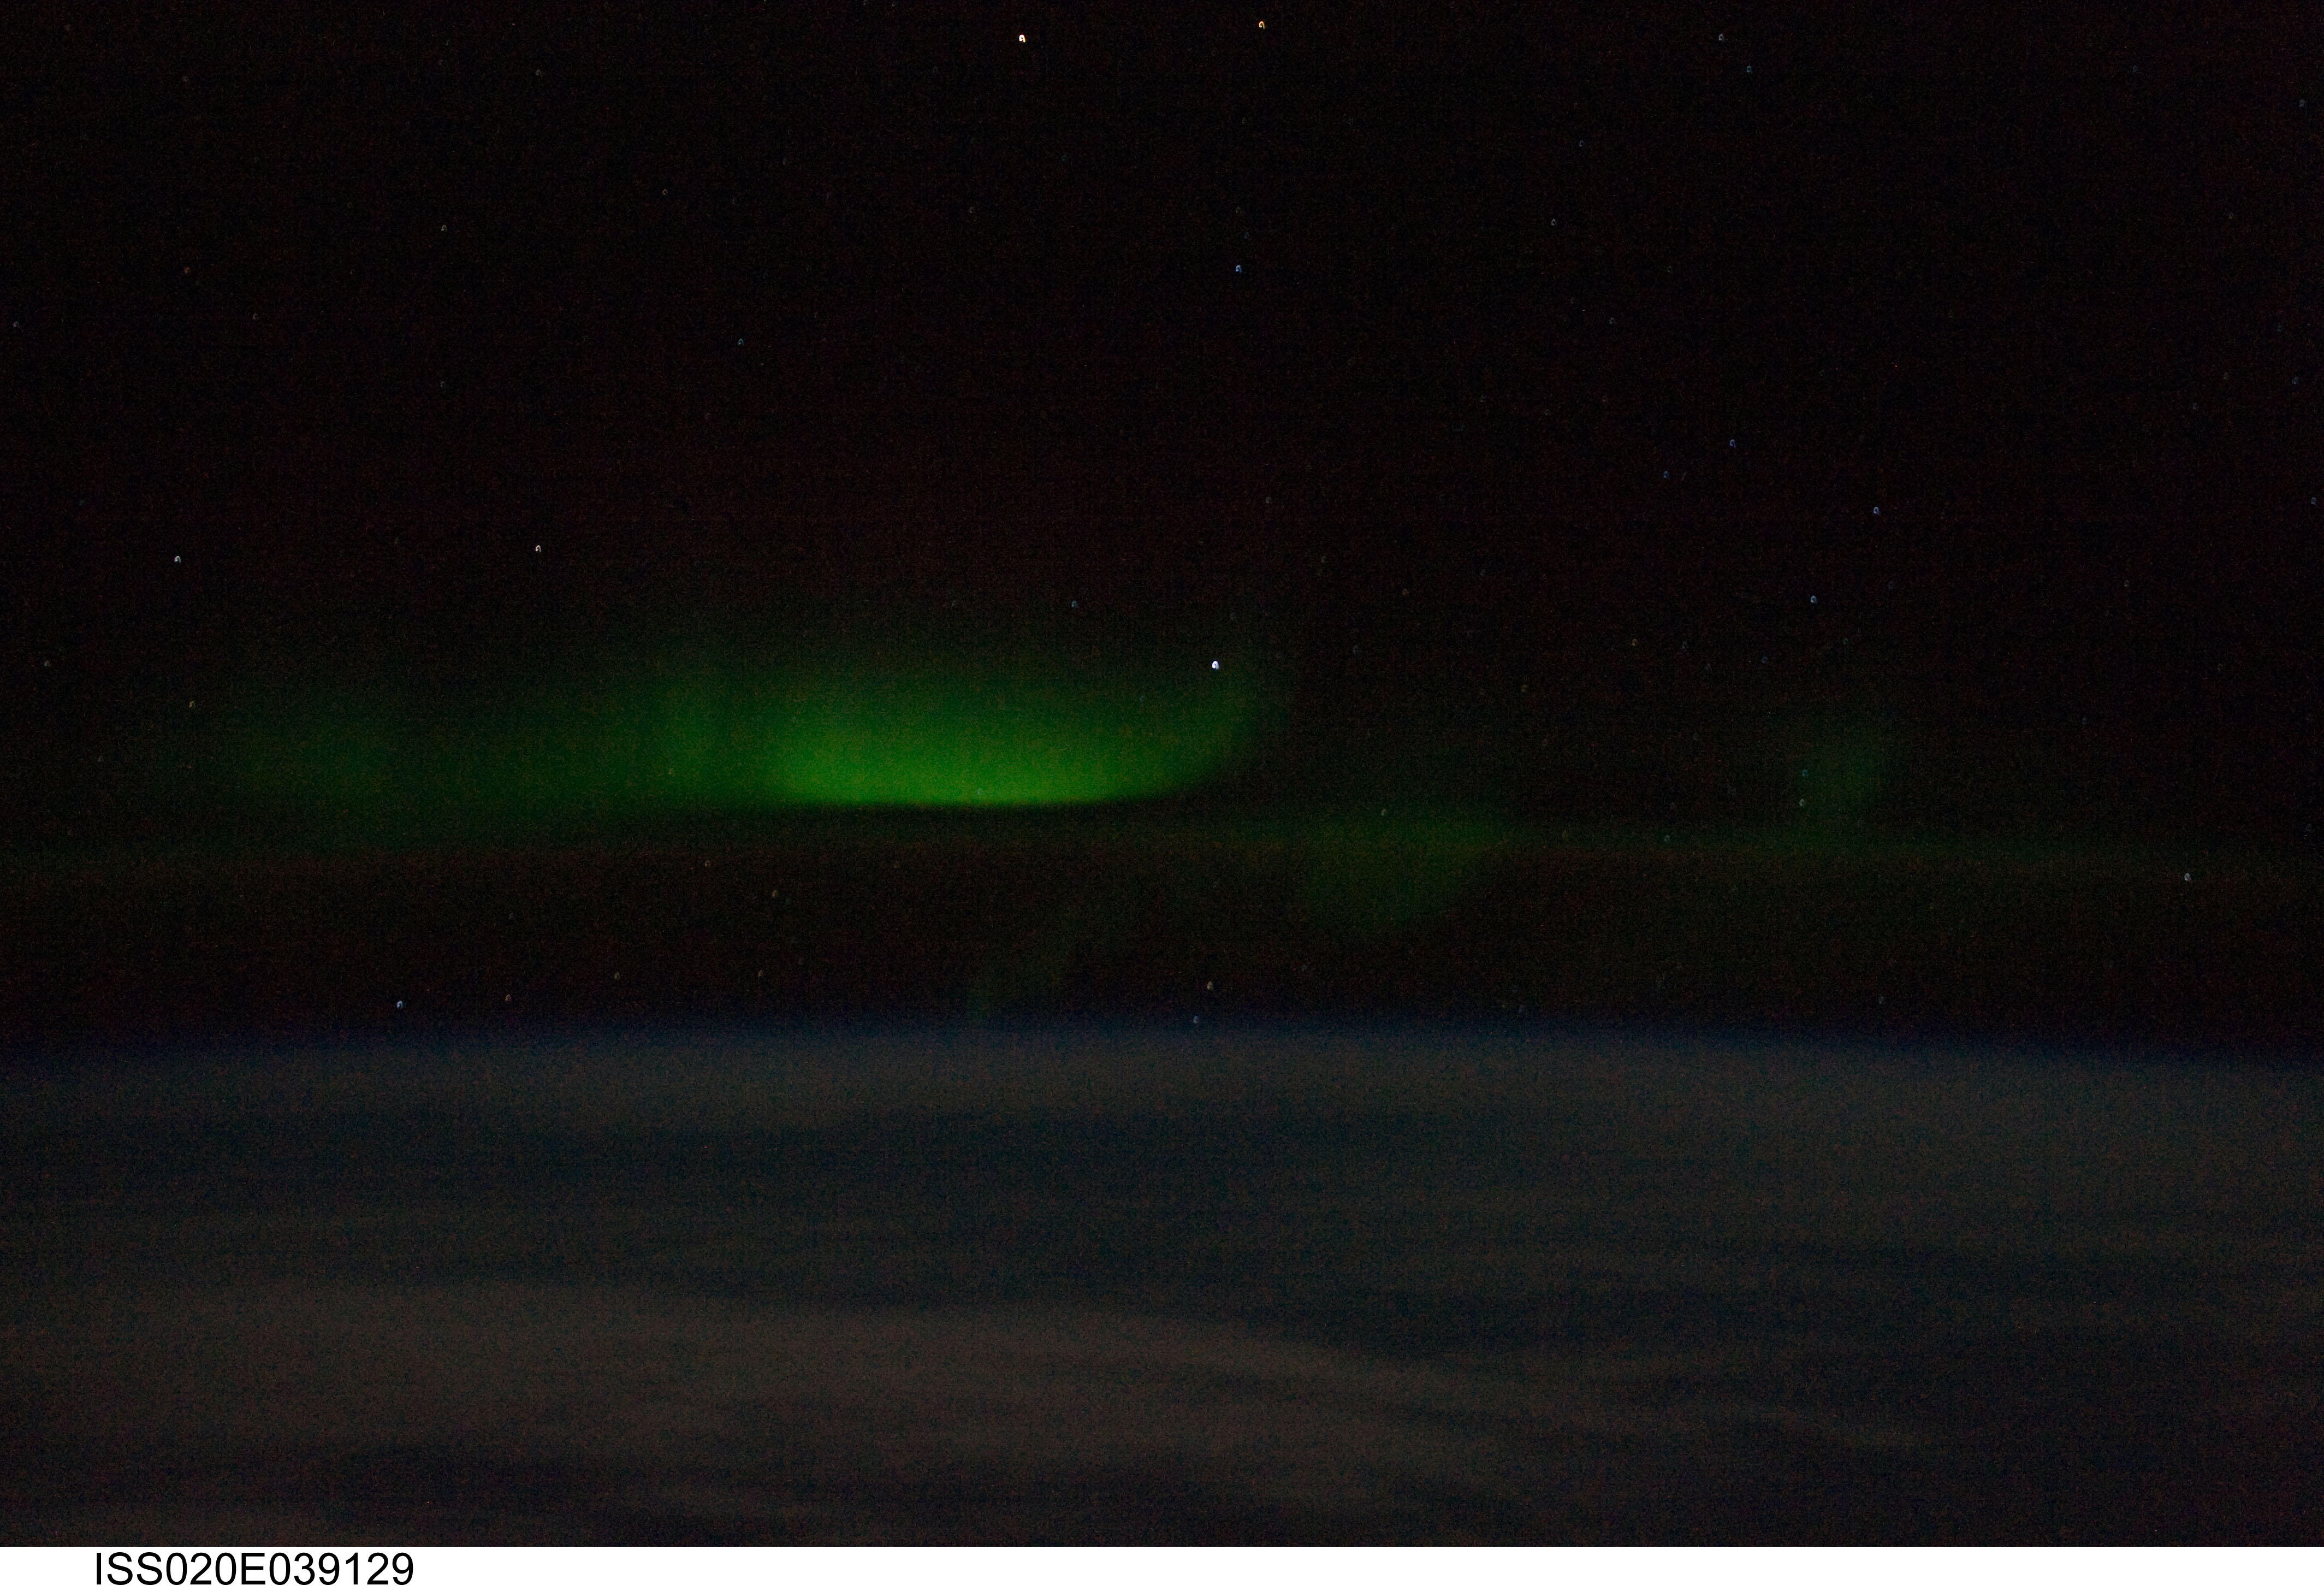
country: CANADA
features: PAN-AUORA BOREALIS, STAR FIELD, CLOUDS
